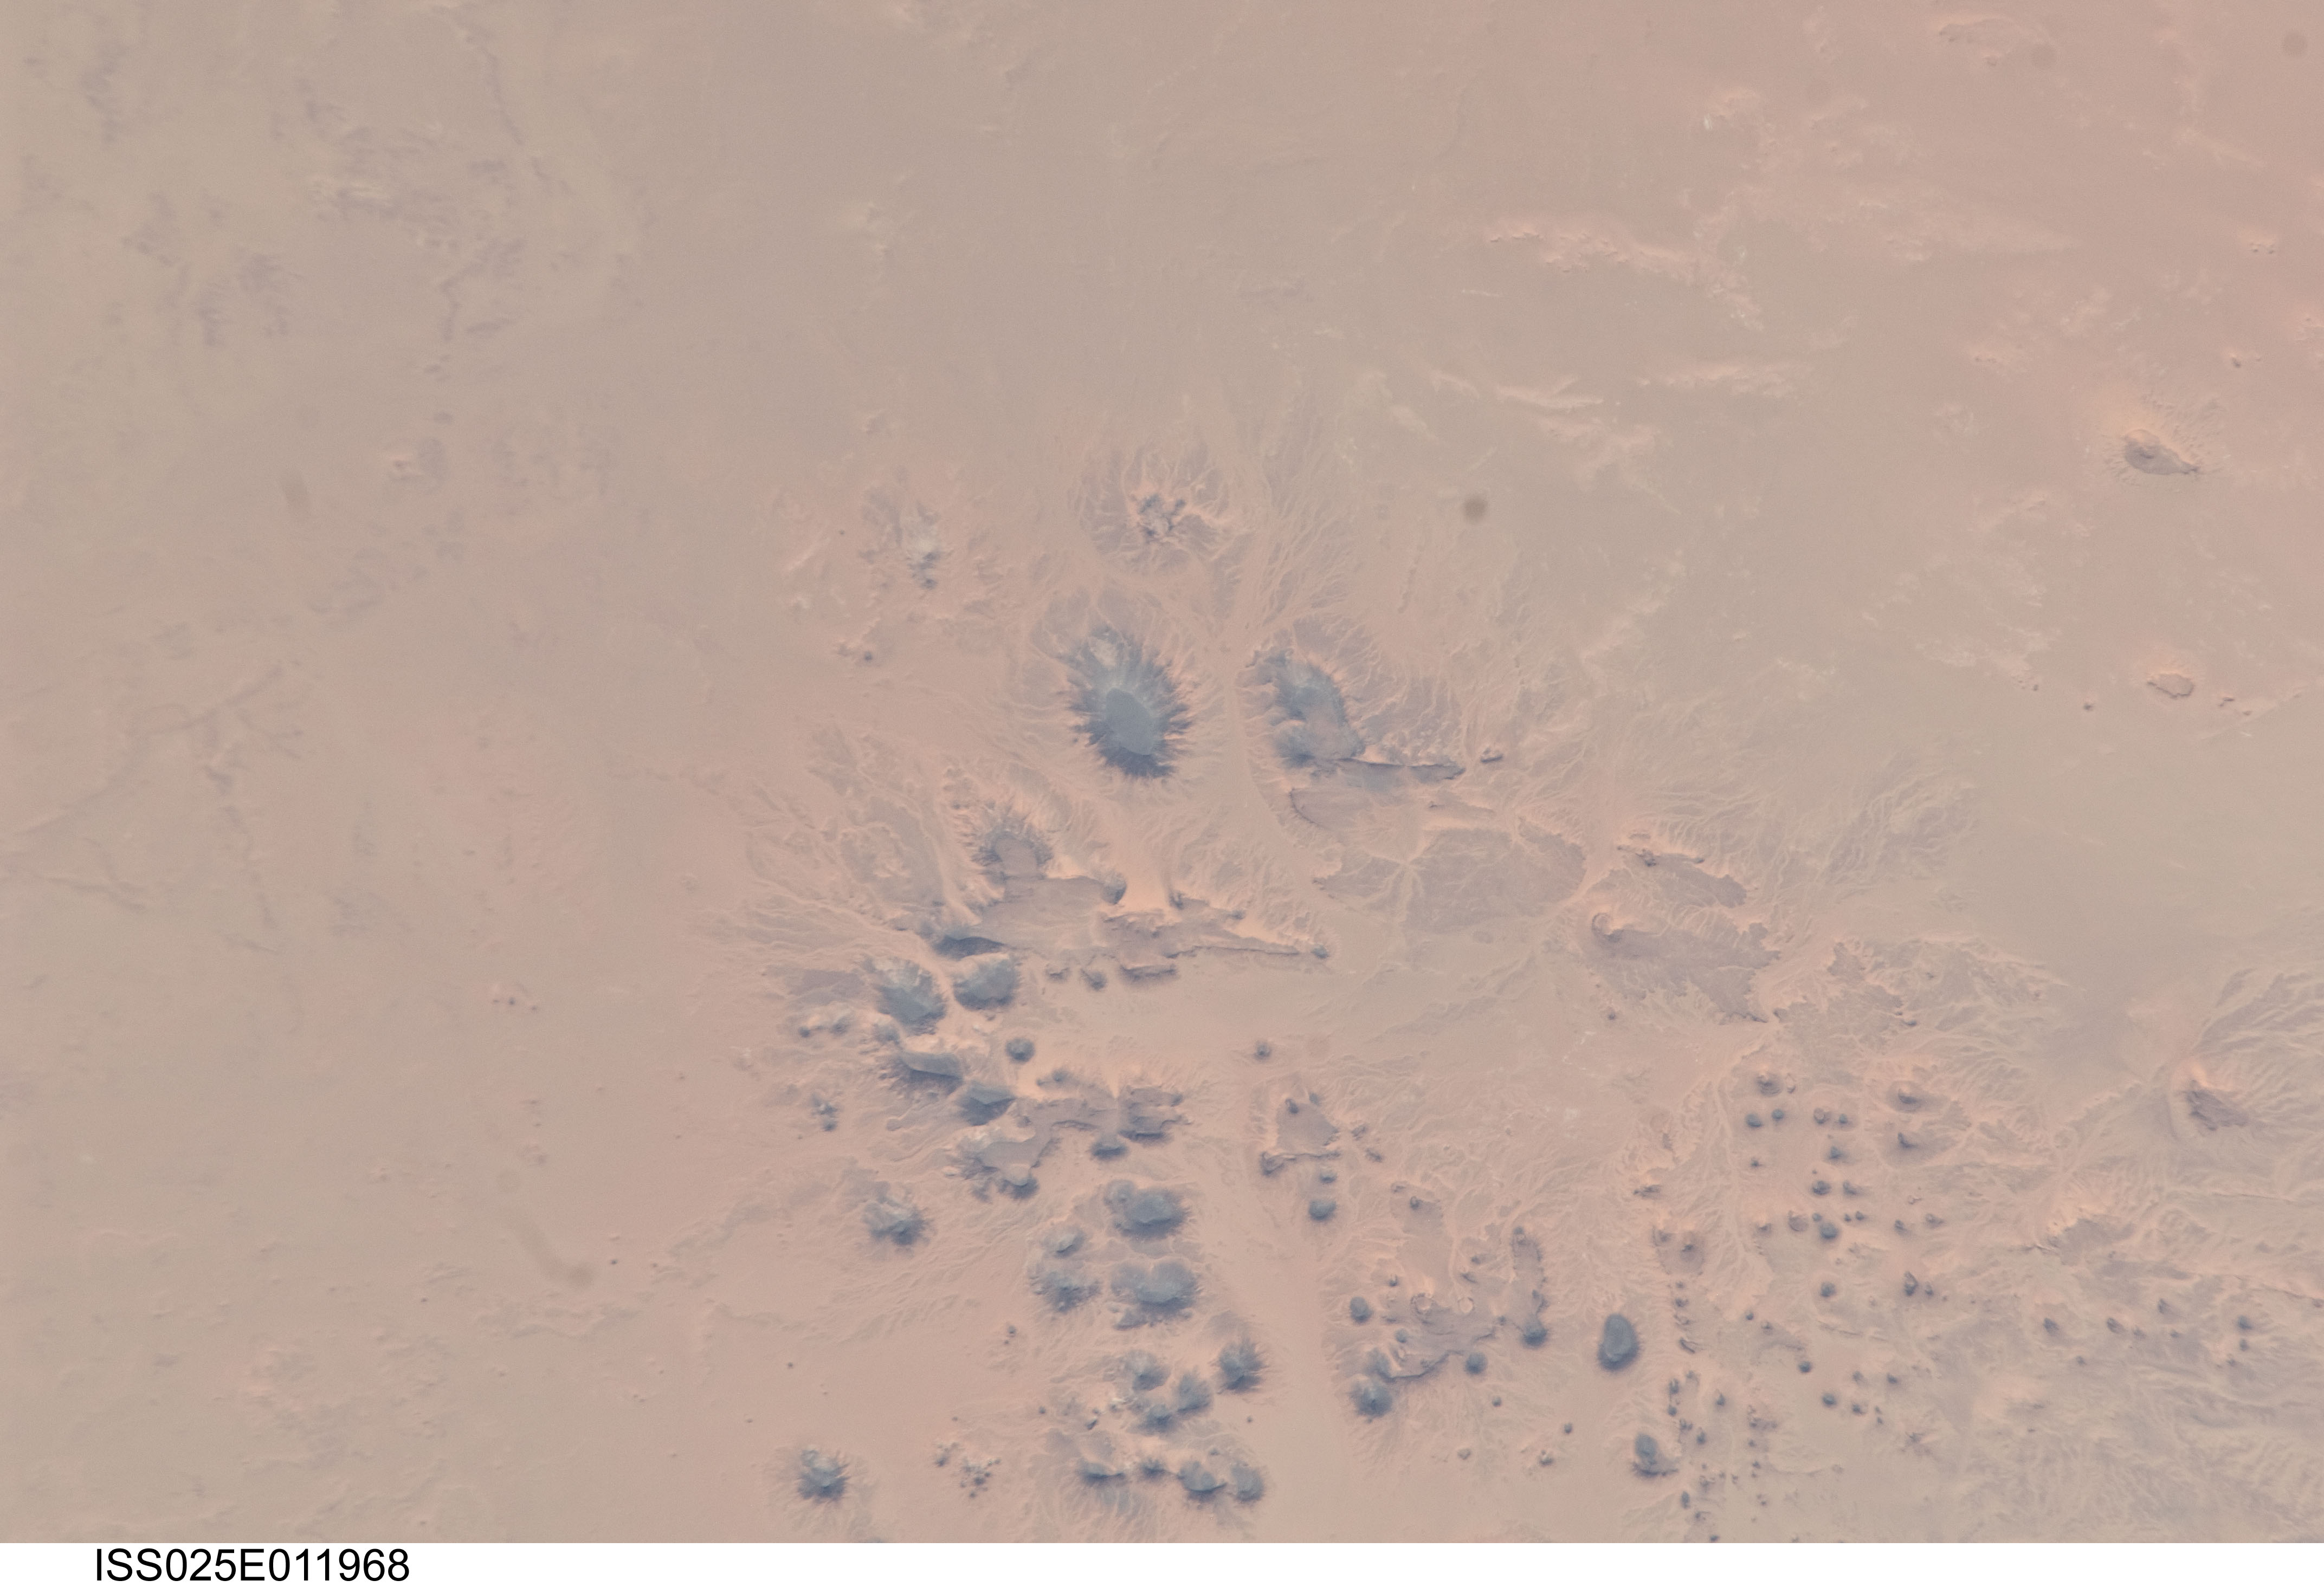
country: LIBYA
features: LIBYAN DESERT, ROCK OUTCROPS, DRAINAGE, DUNES
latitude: 23.7
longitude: 24.1
